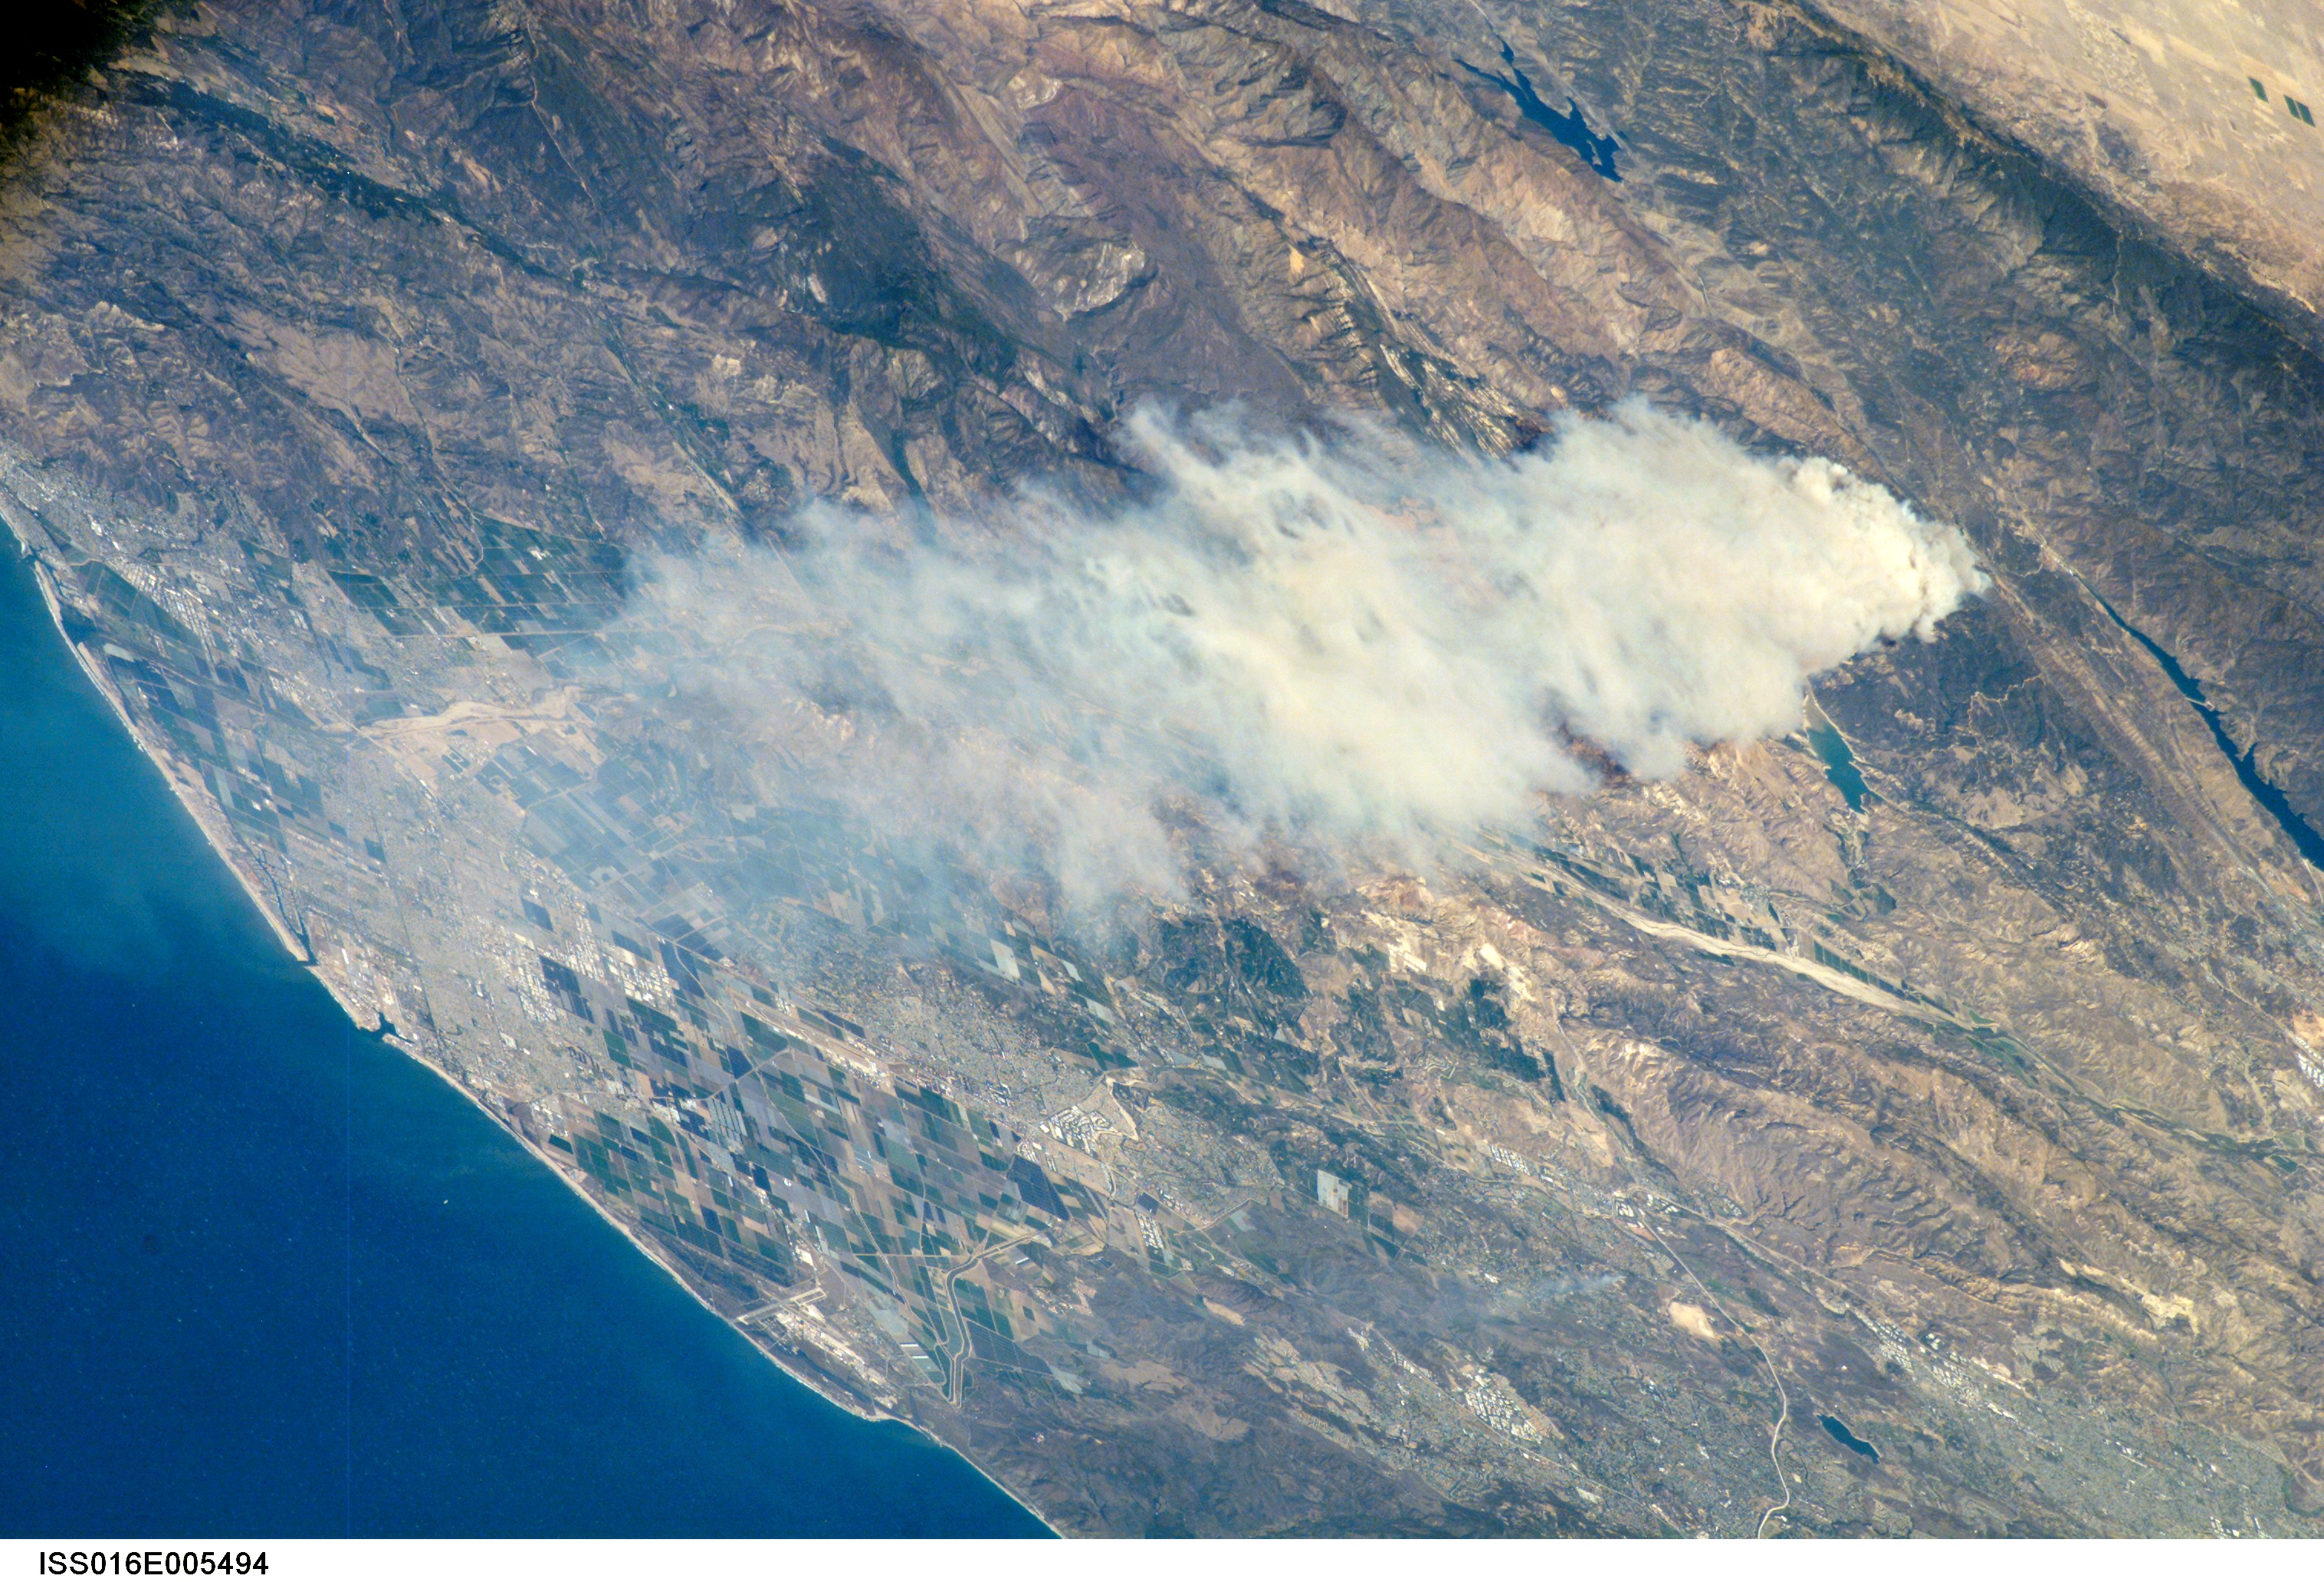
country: USA-CALIFORNIA
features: SMOKE PLUME NE. OF OXNARD
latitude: 34.5
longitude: -118.9
